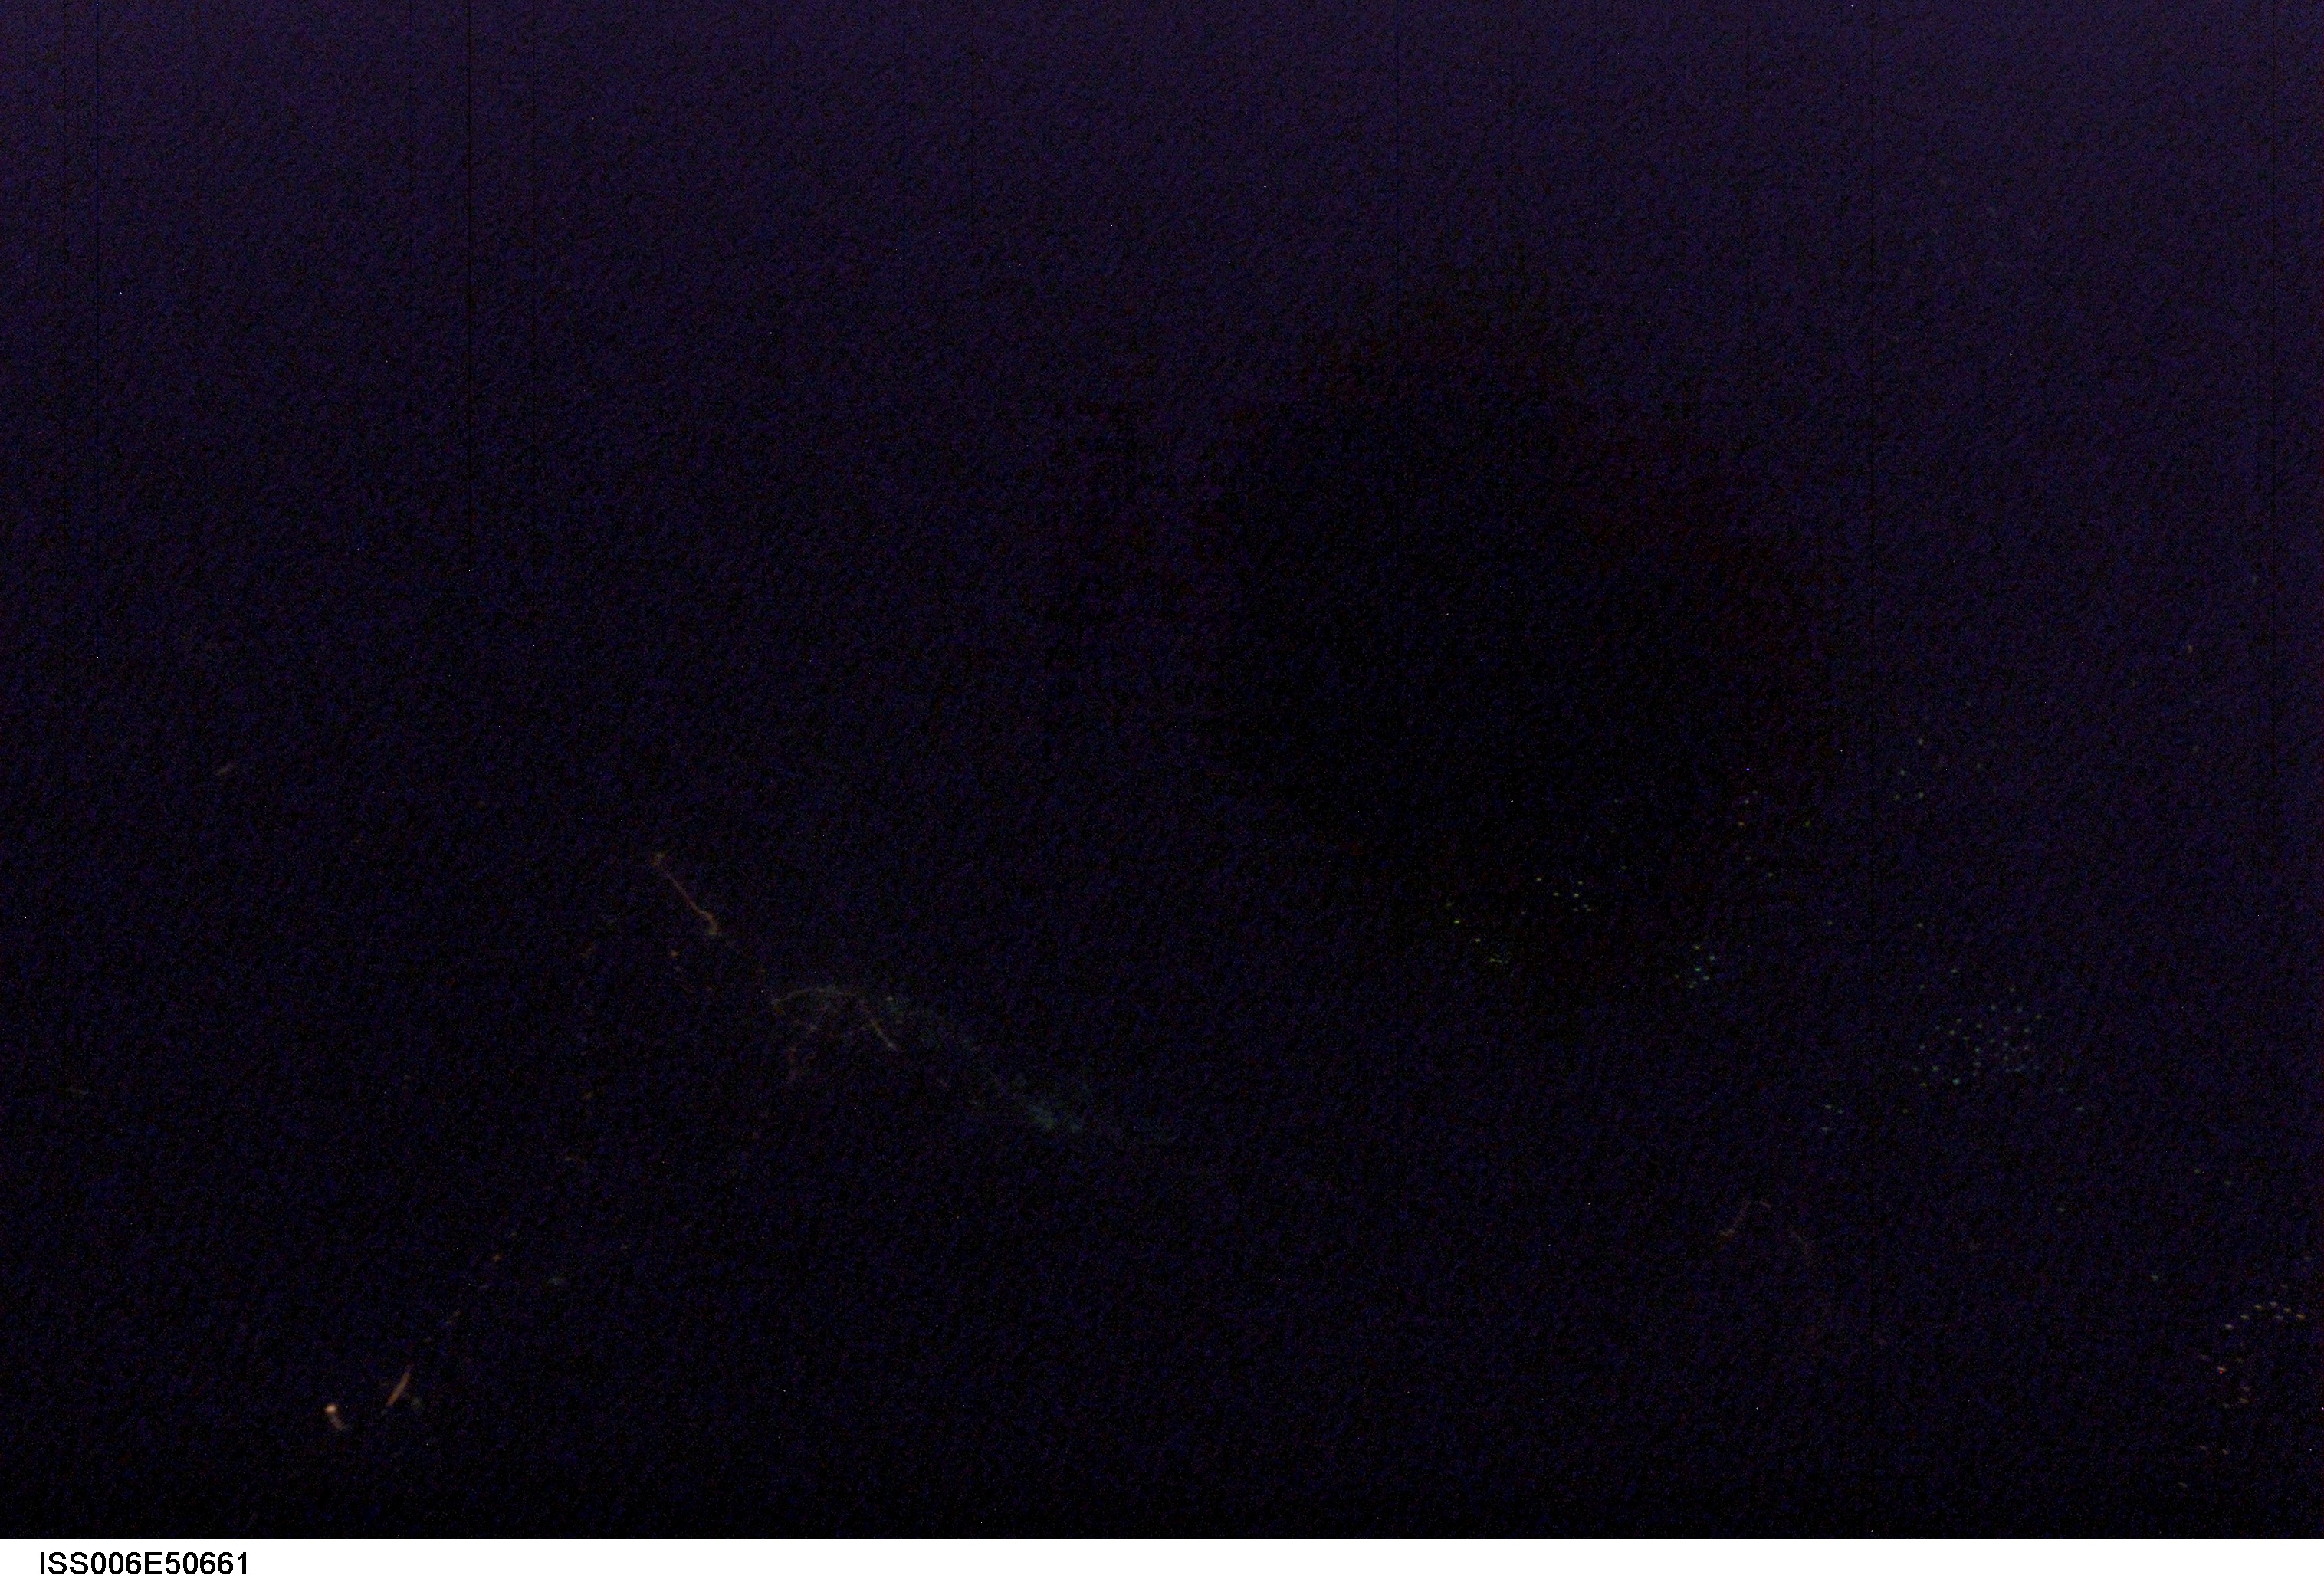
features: DARK EARTHOBS
